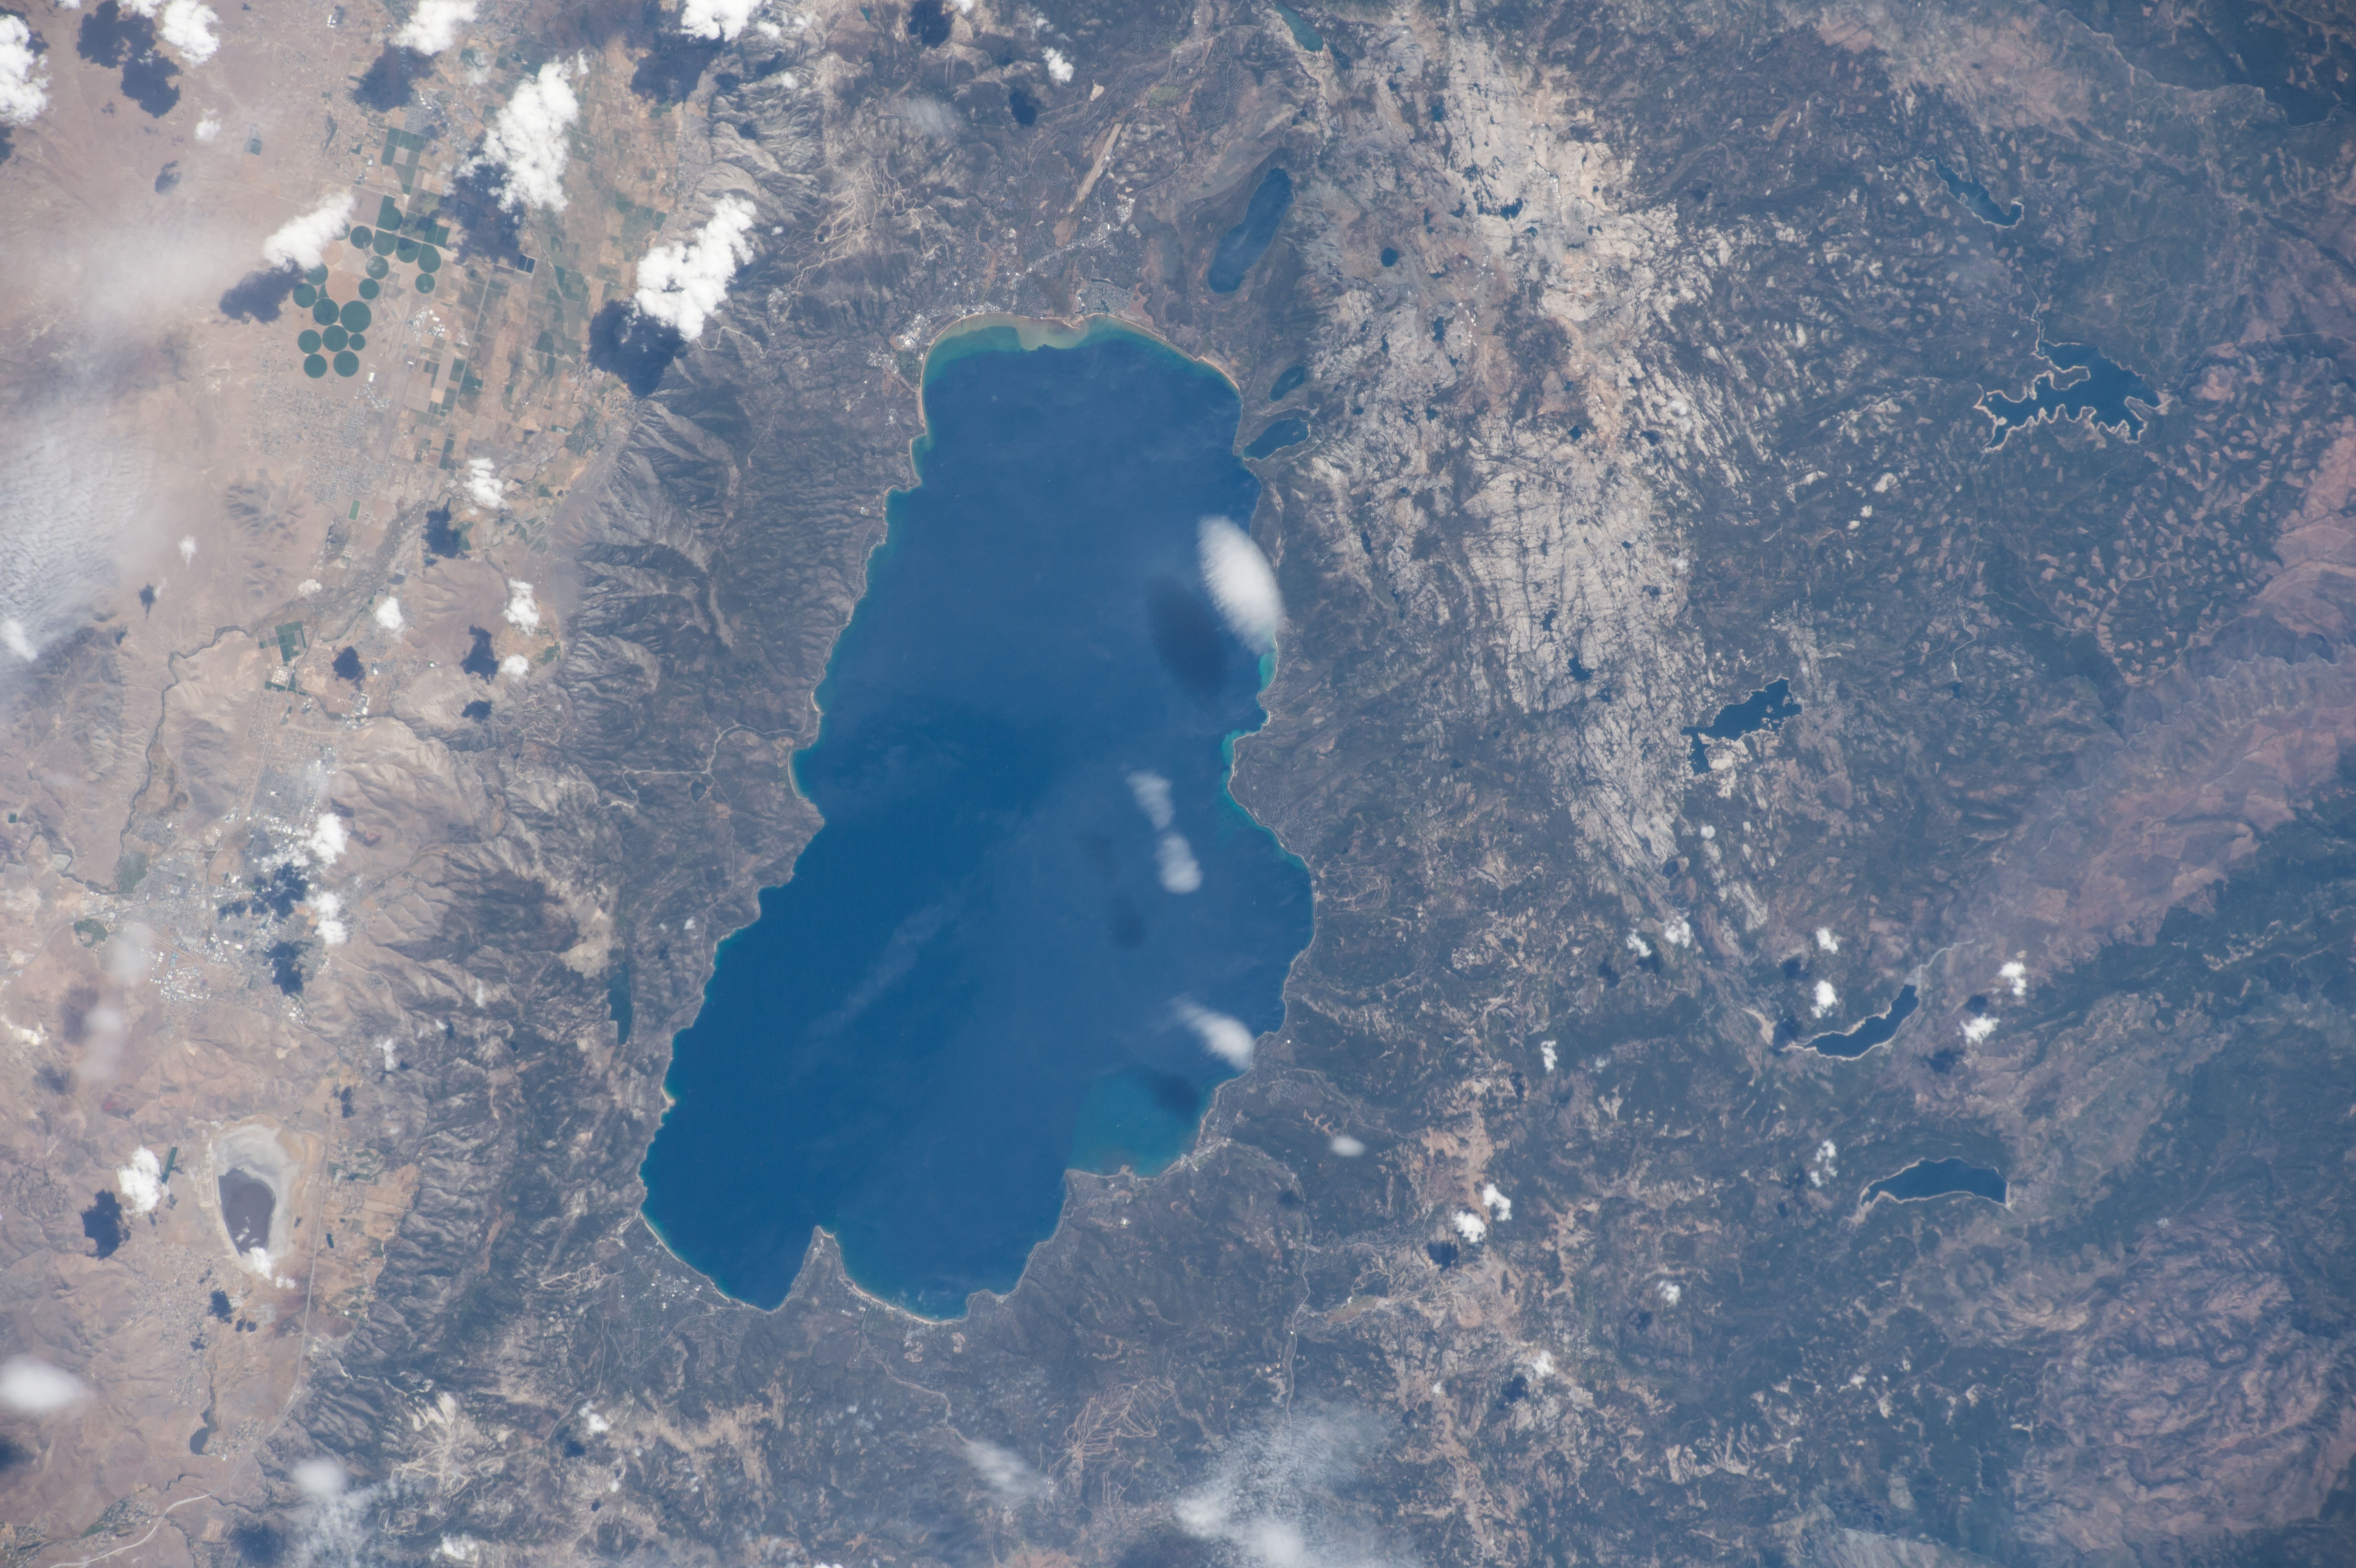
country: USA-CALIFORNIA
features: LAKE TAHOE, LAKES, AGRICULTURE, MOUNTAINS
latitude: 39.1
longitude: -120.1
